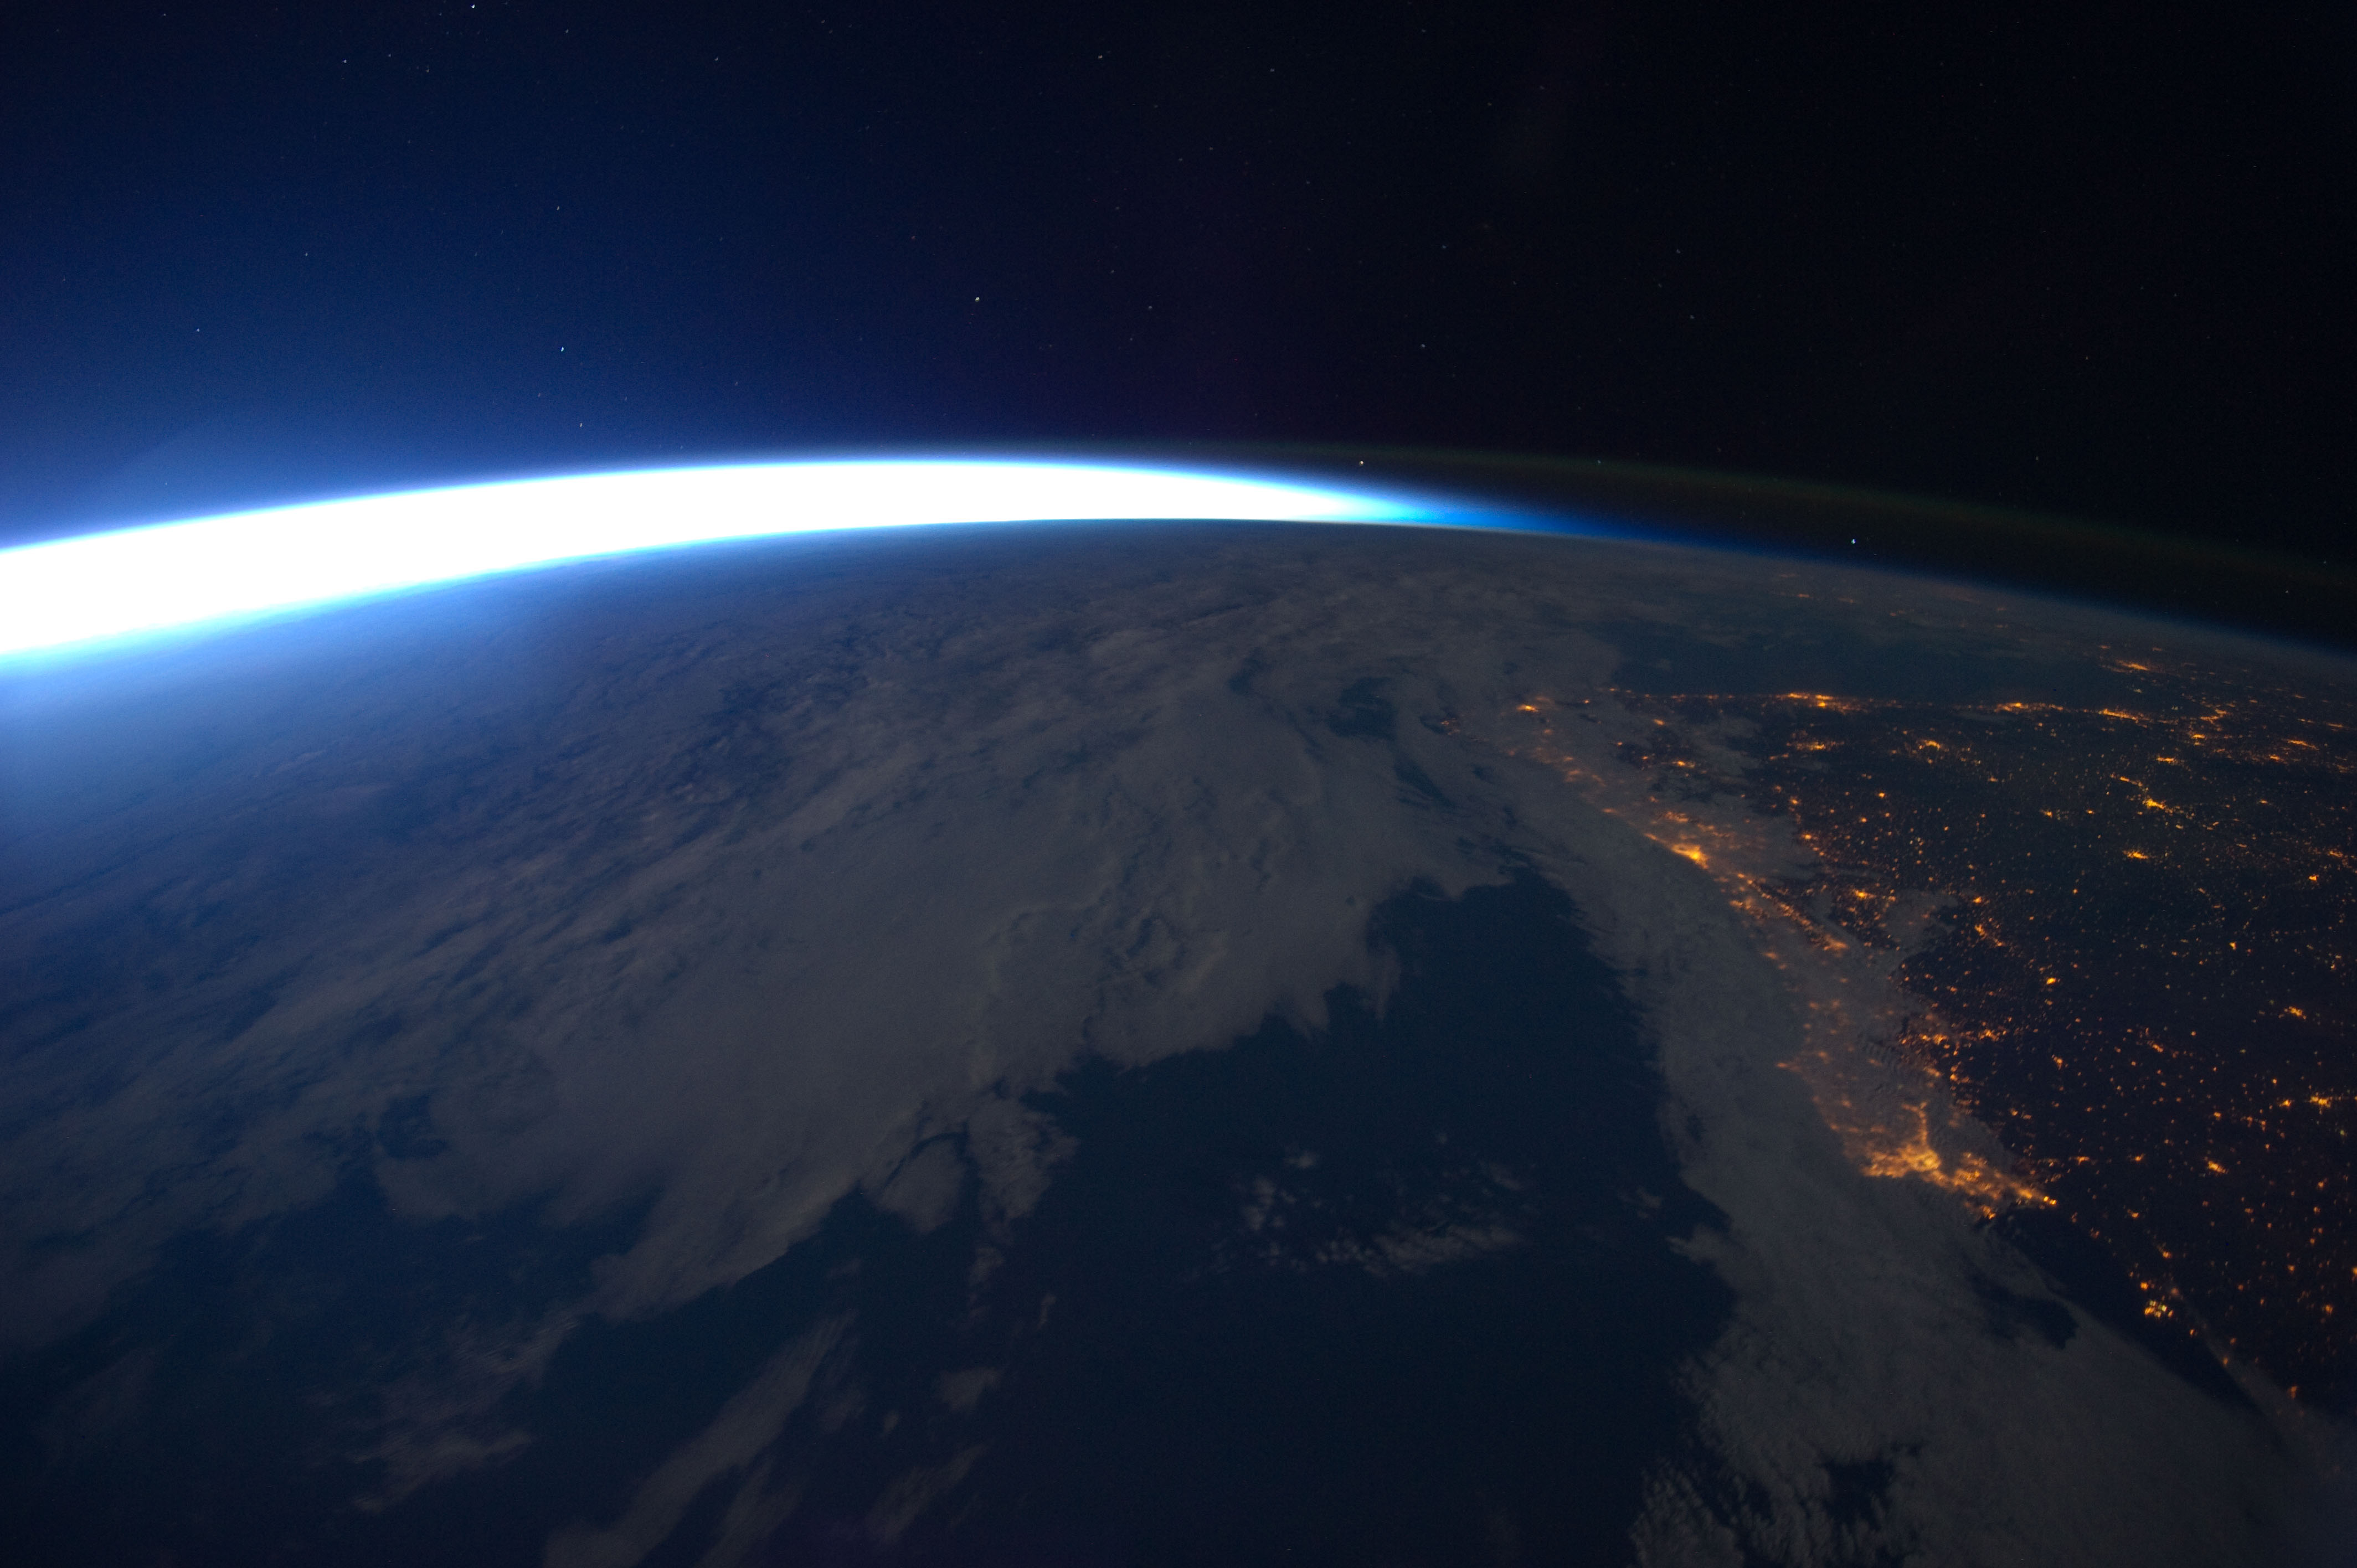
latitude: 38.7
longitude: -9.0
